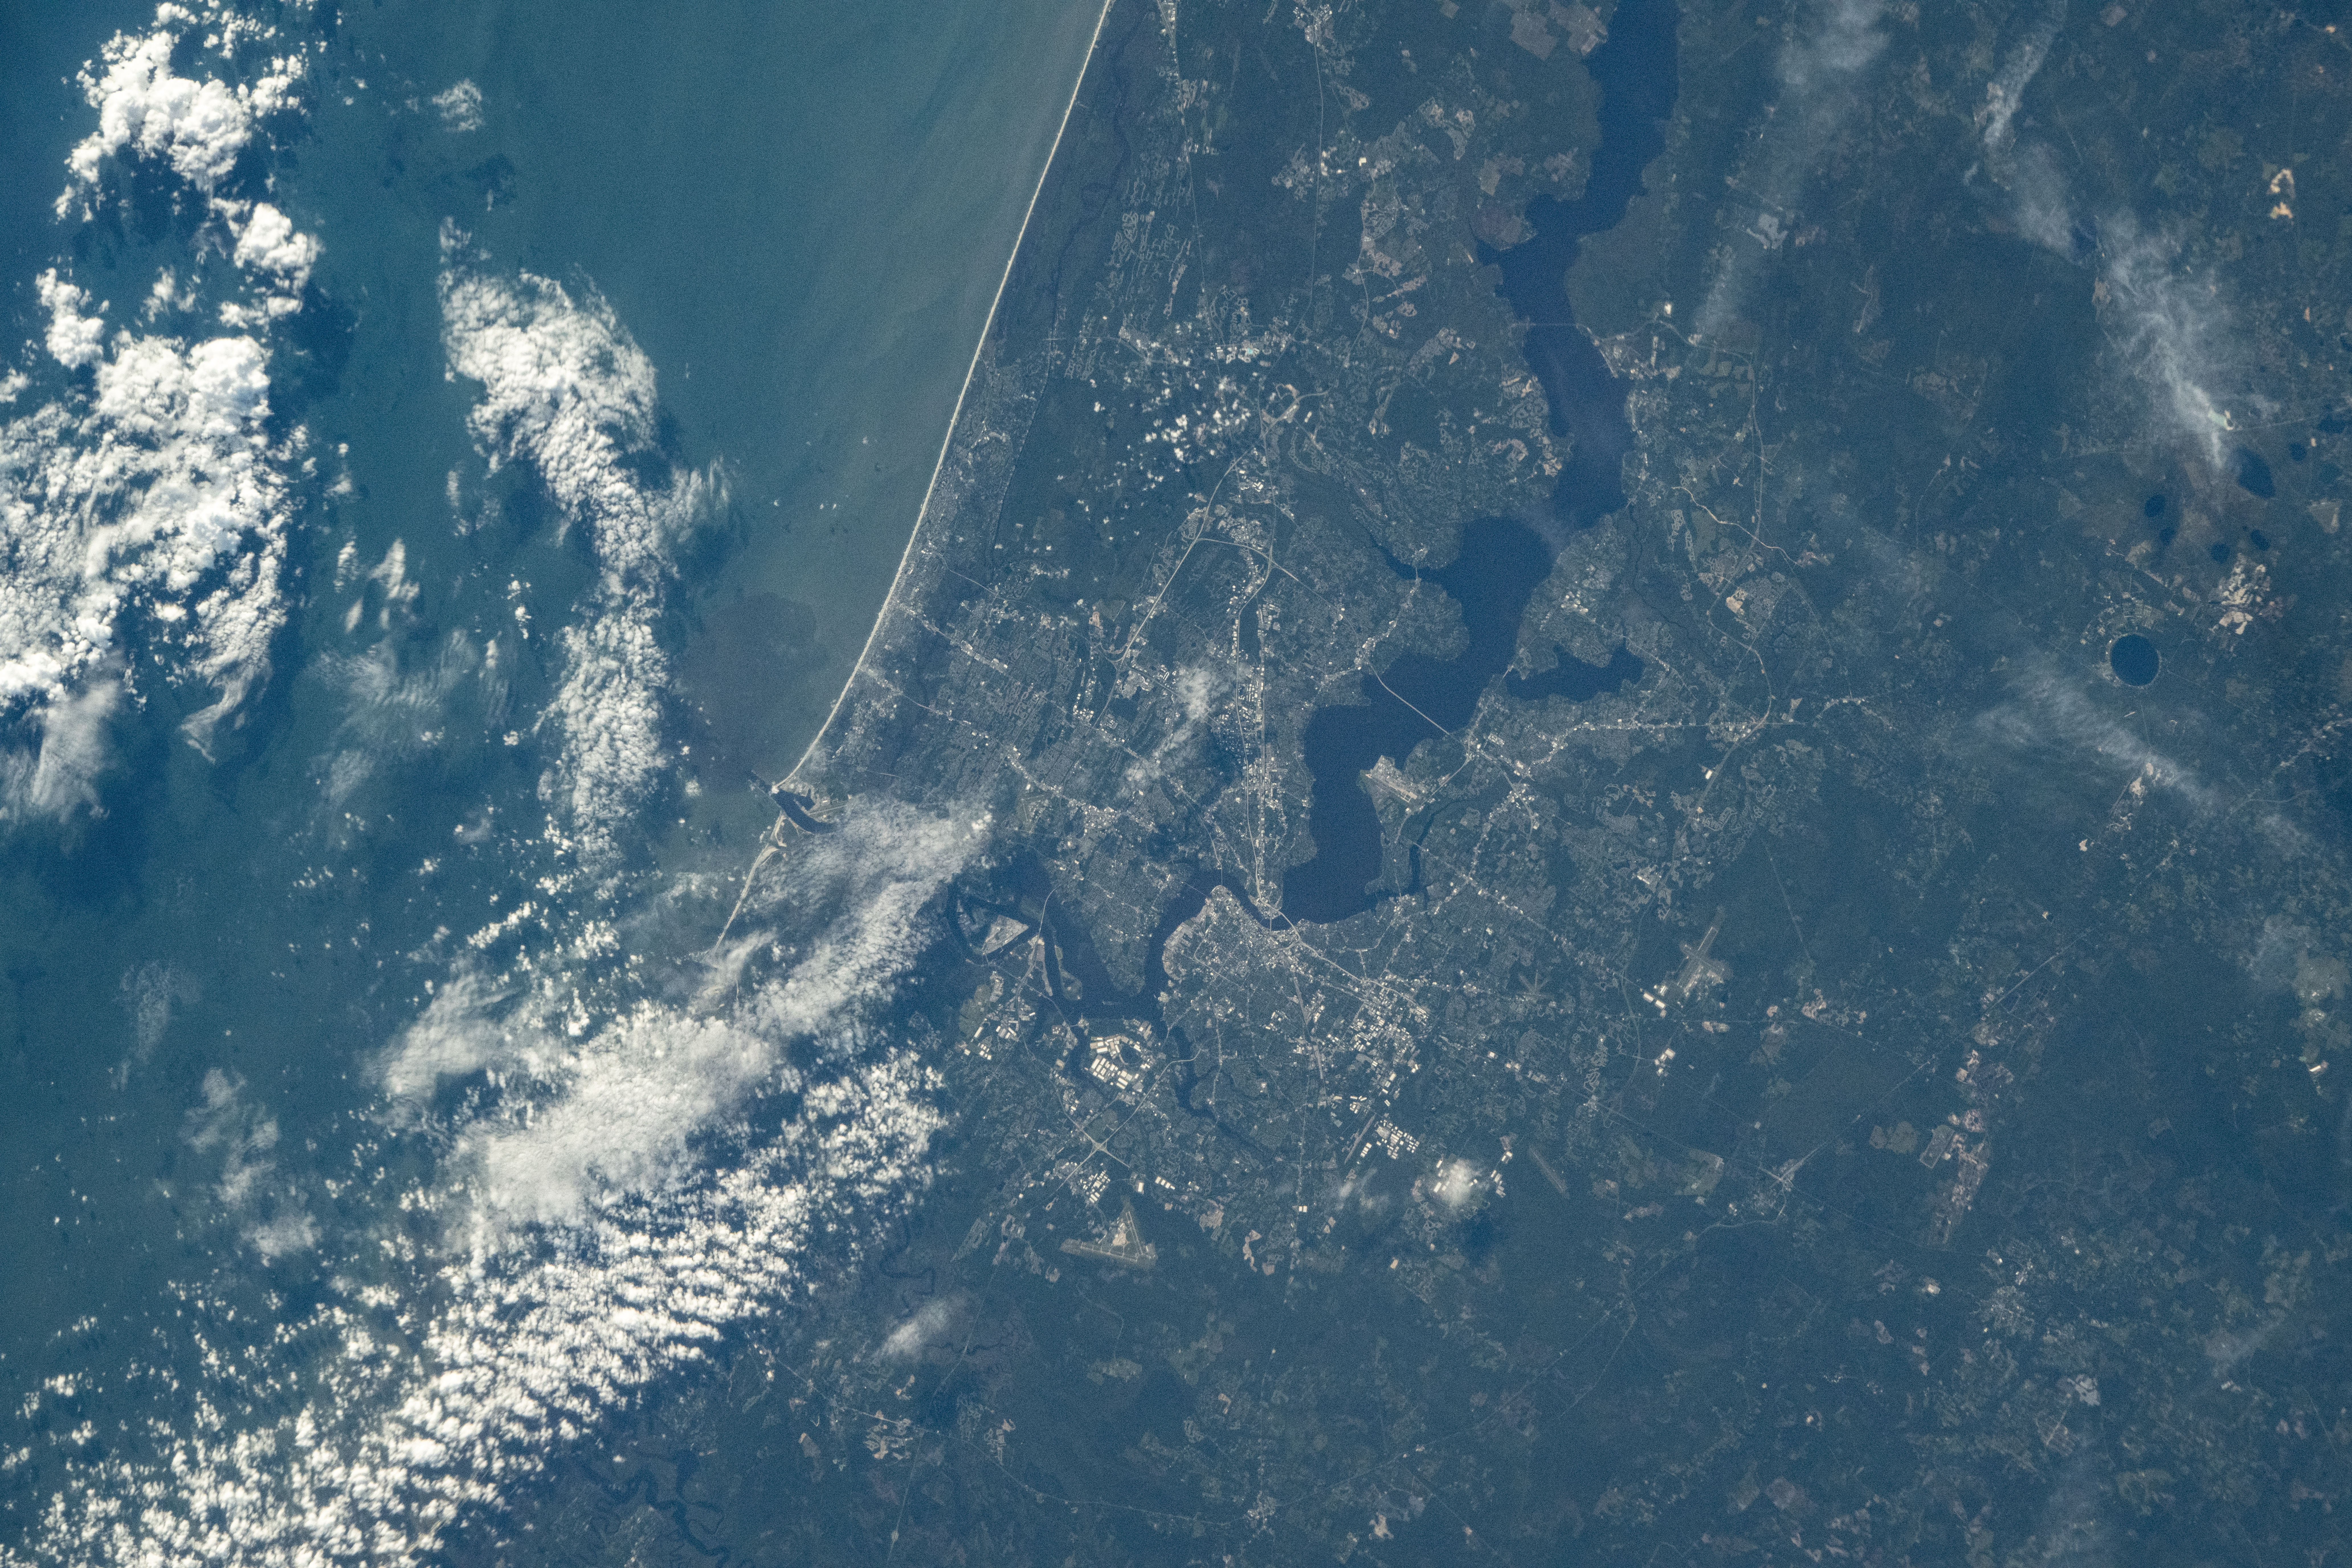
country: USA-FLORIDA
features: SUWANNEE RIVER, JACKSONVILLE, ST JOHNS RIVER, COAST, WETLANDS
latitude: 30.0
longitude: -82.0
